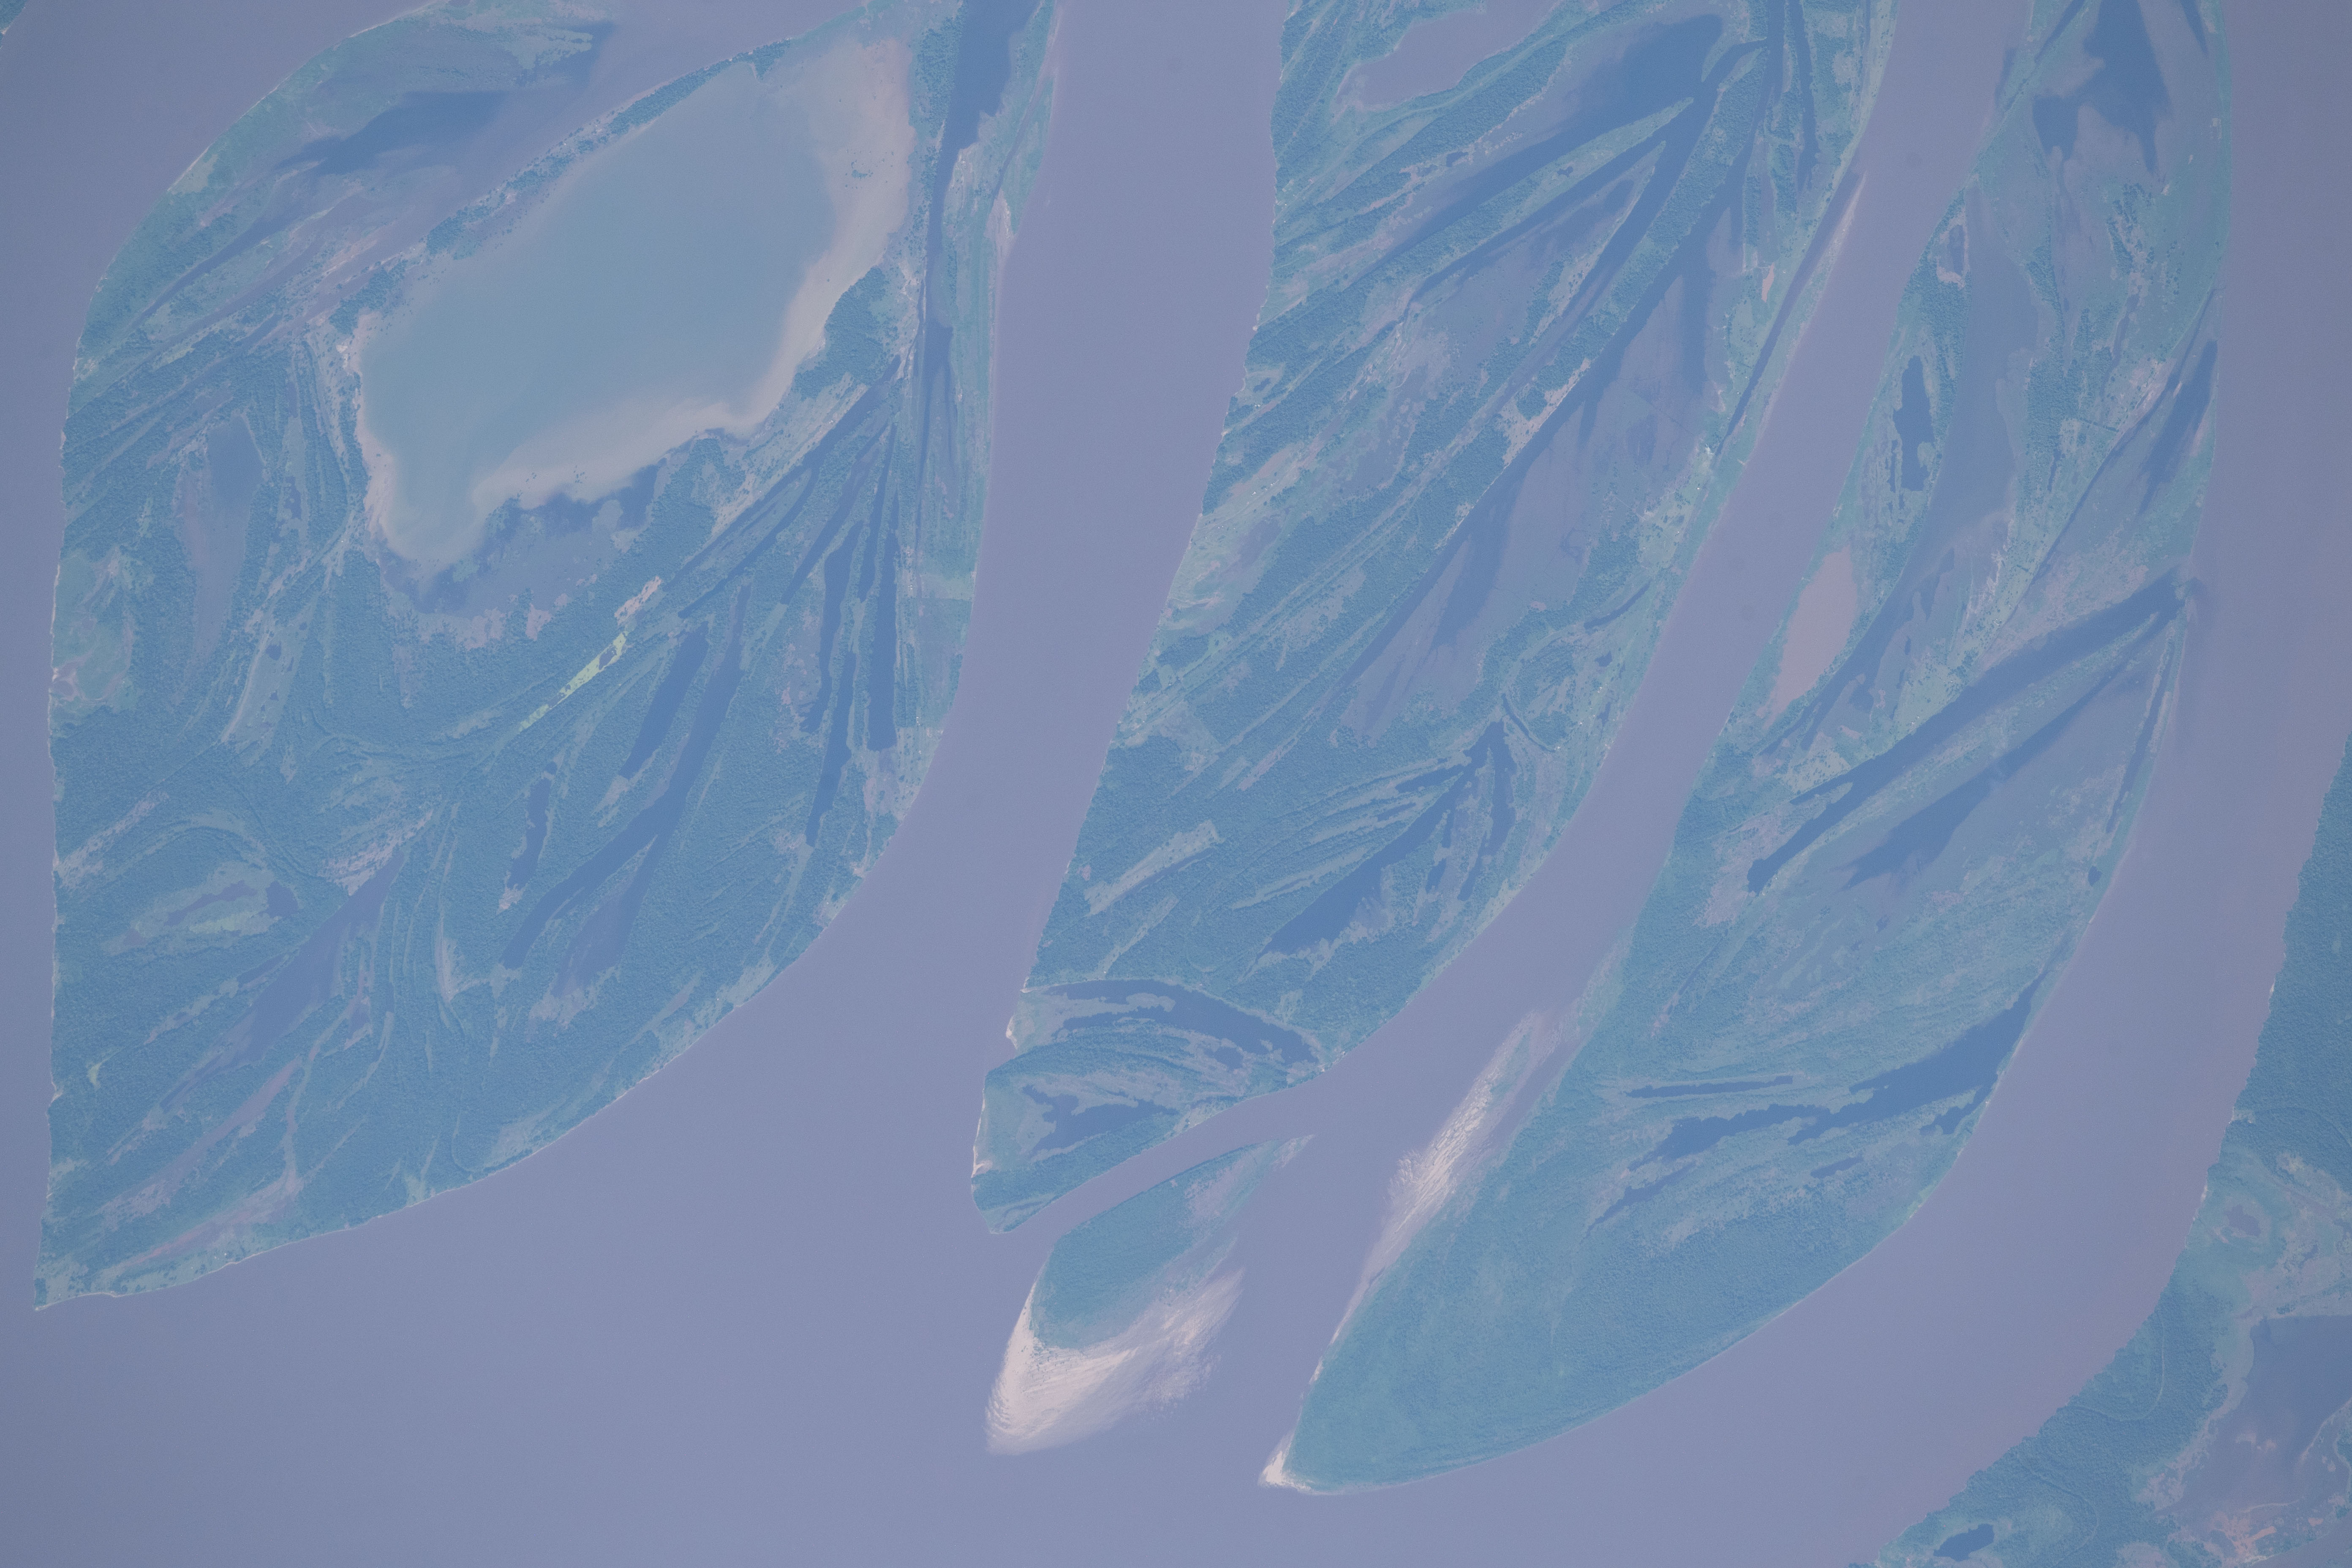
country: BRAZIL
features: LAGO DO CABORI, PARINTINS, URUCURITUBA, BARREIRINHA
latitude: -2.6
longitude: -57.2
